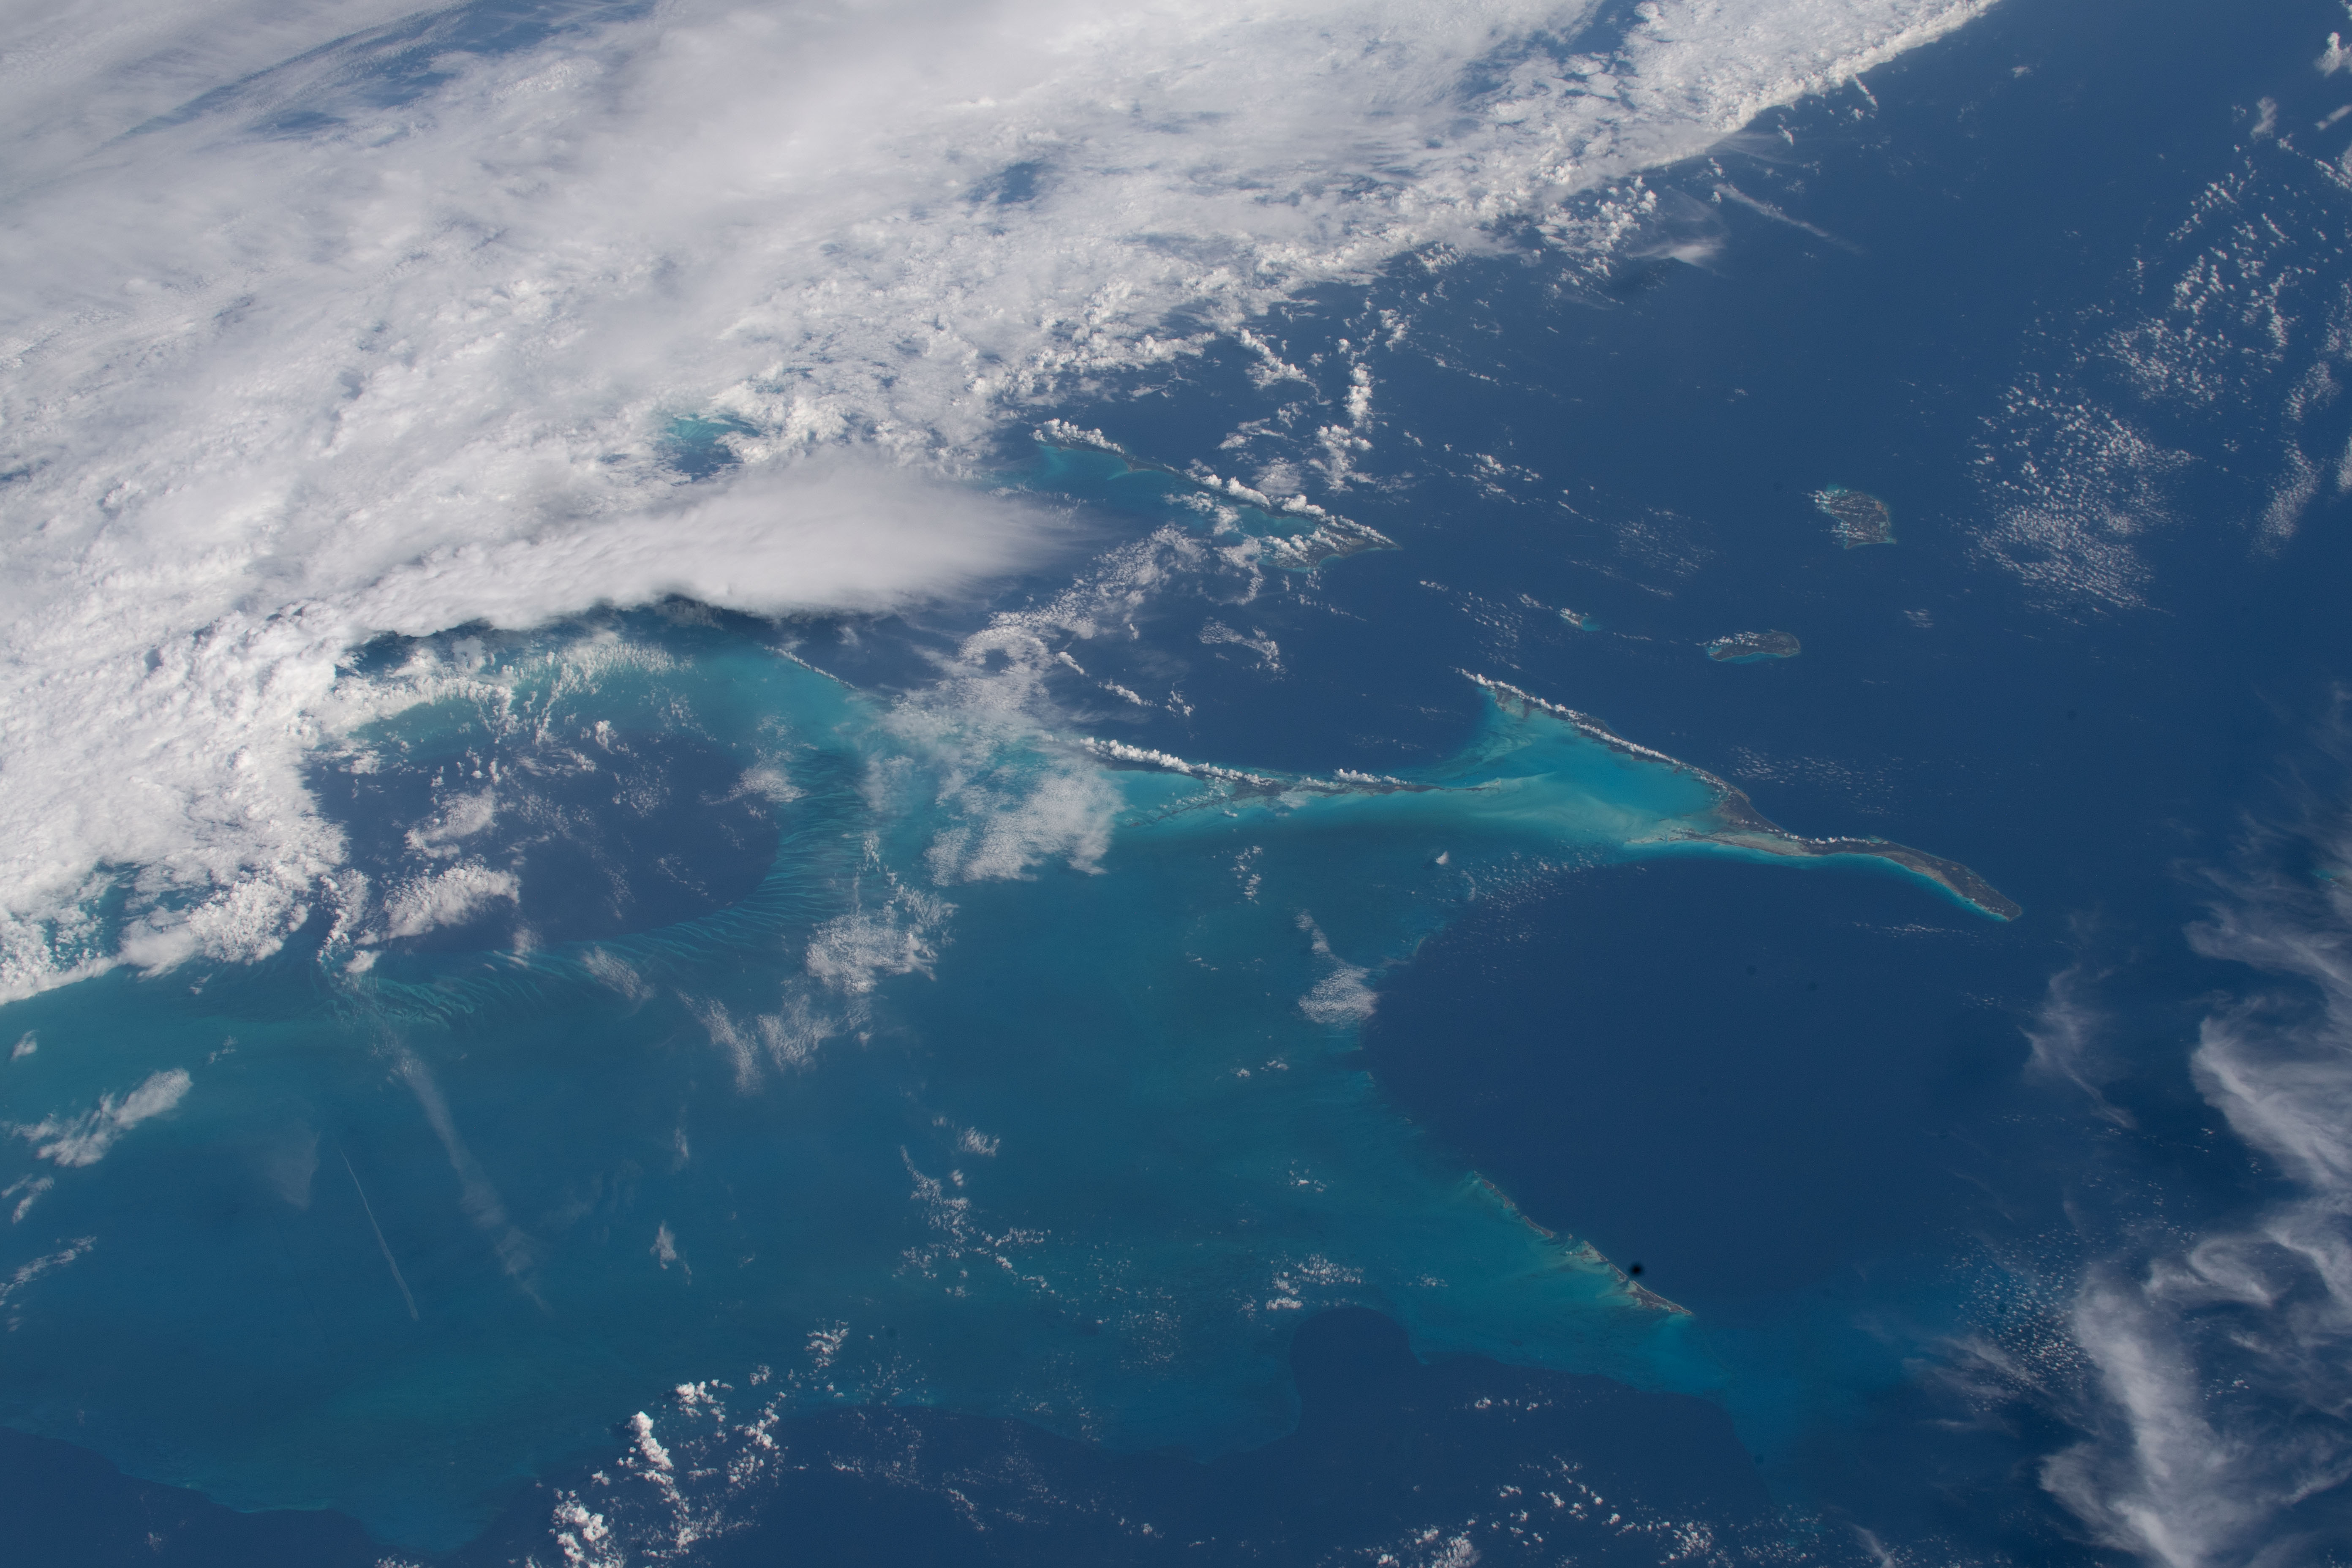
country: BAHAMAS
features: CAT ISLAND, LONG, ISLAND, CAPE SANTA MARIA, GEORGE TOWN
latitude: 23.5
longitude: -76.0
